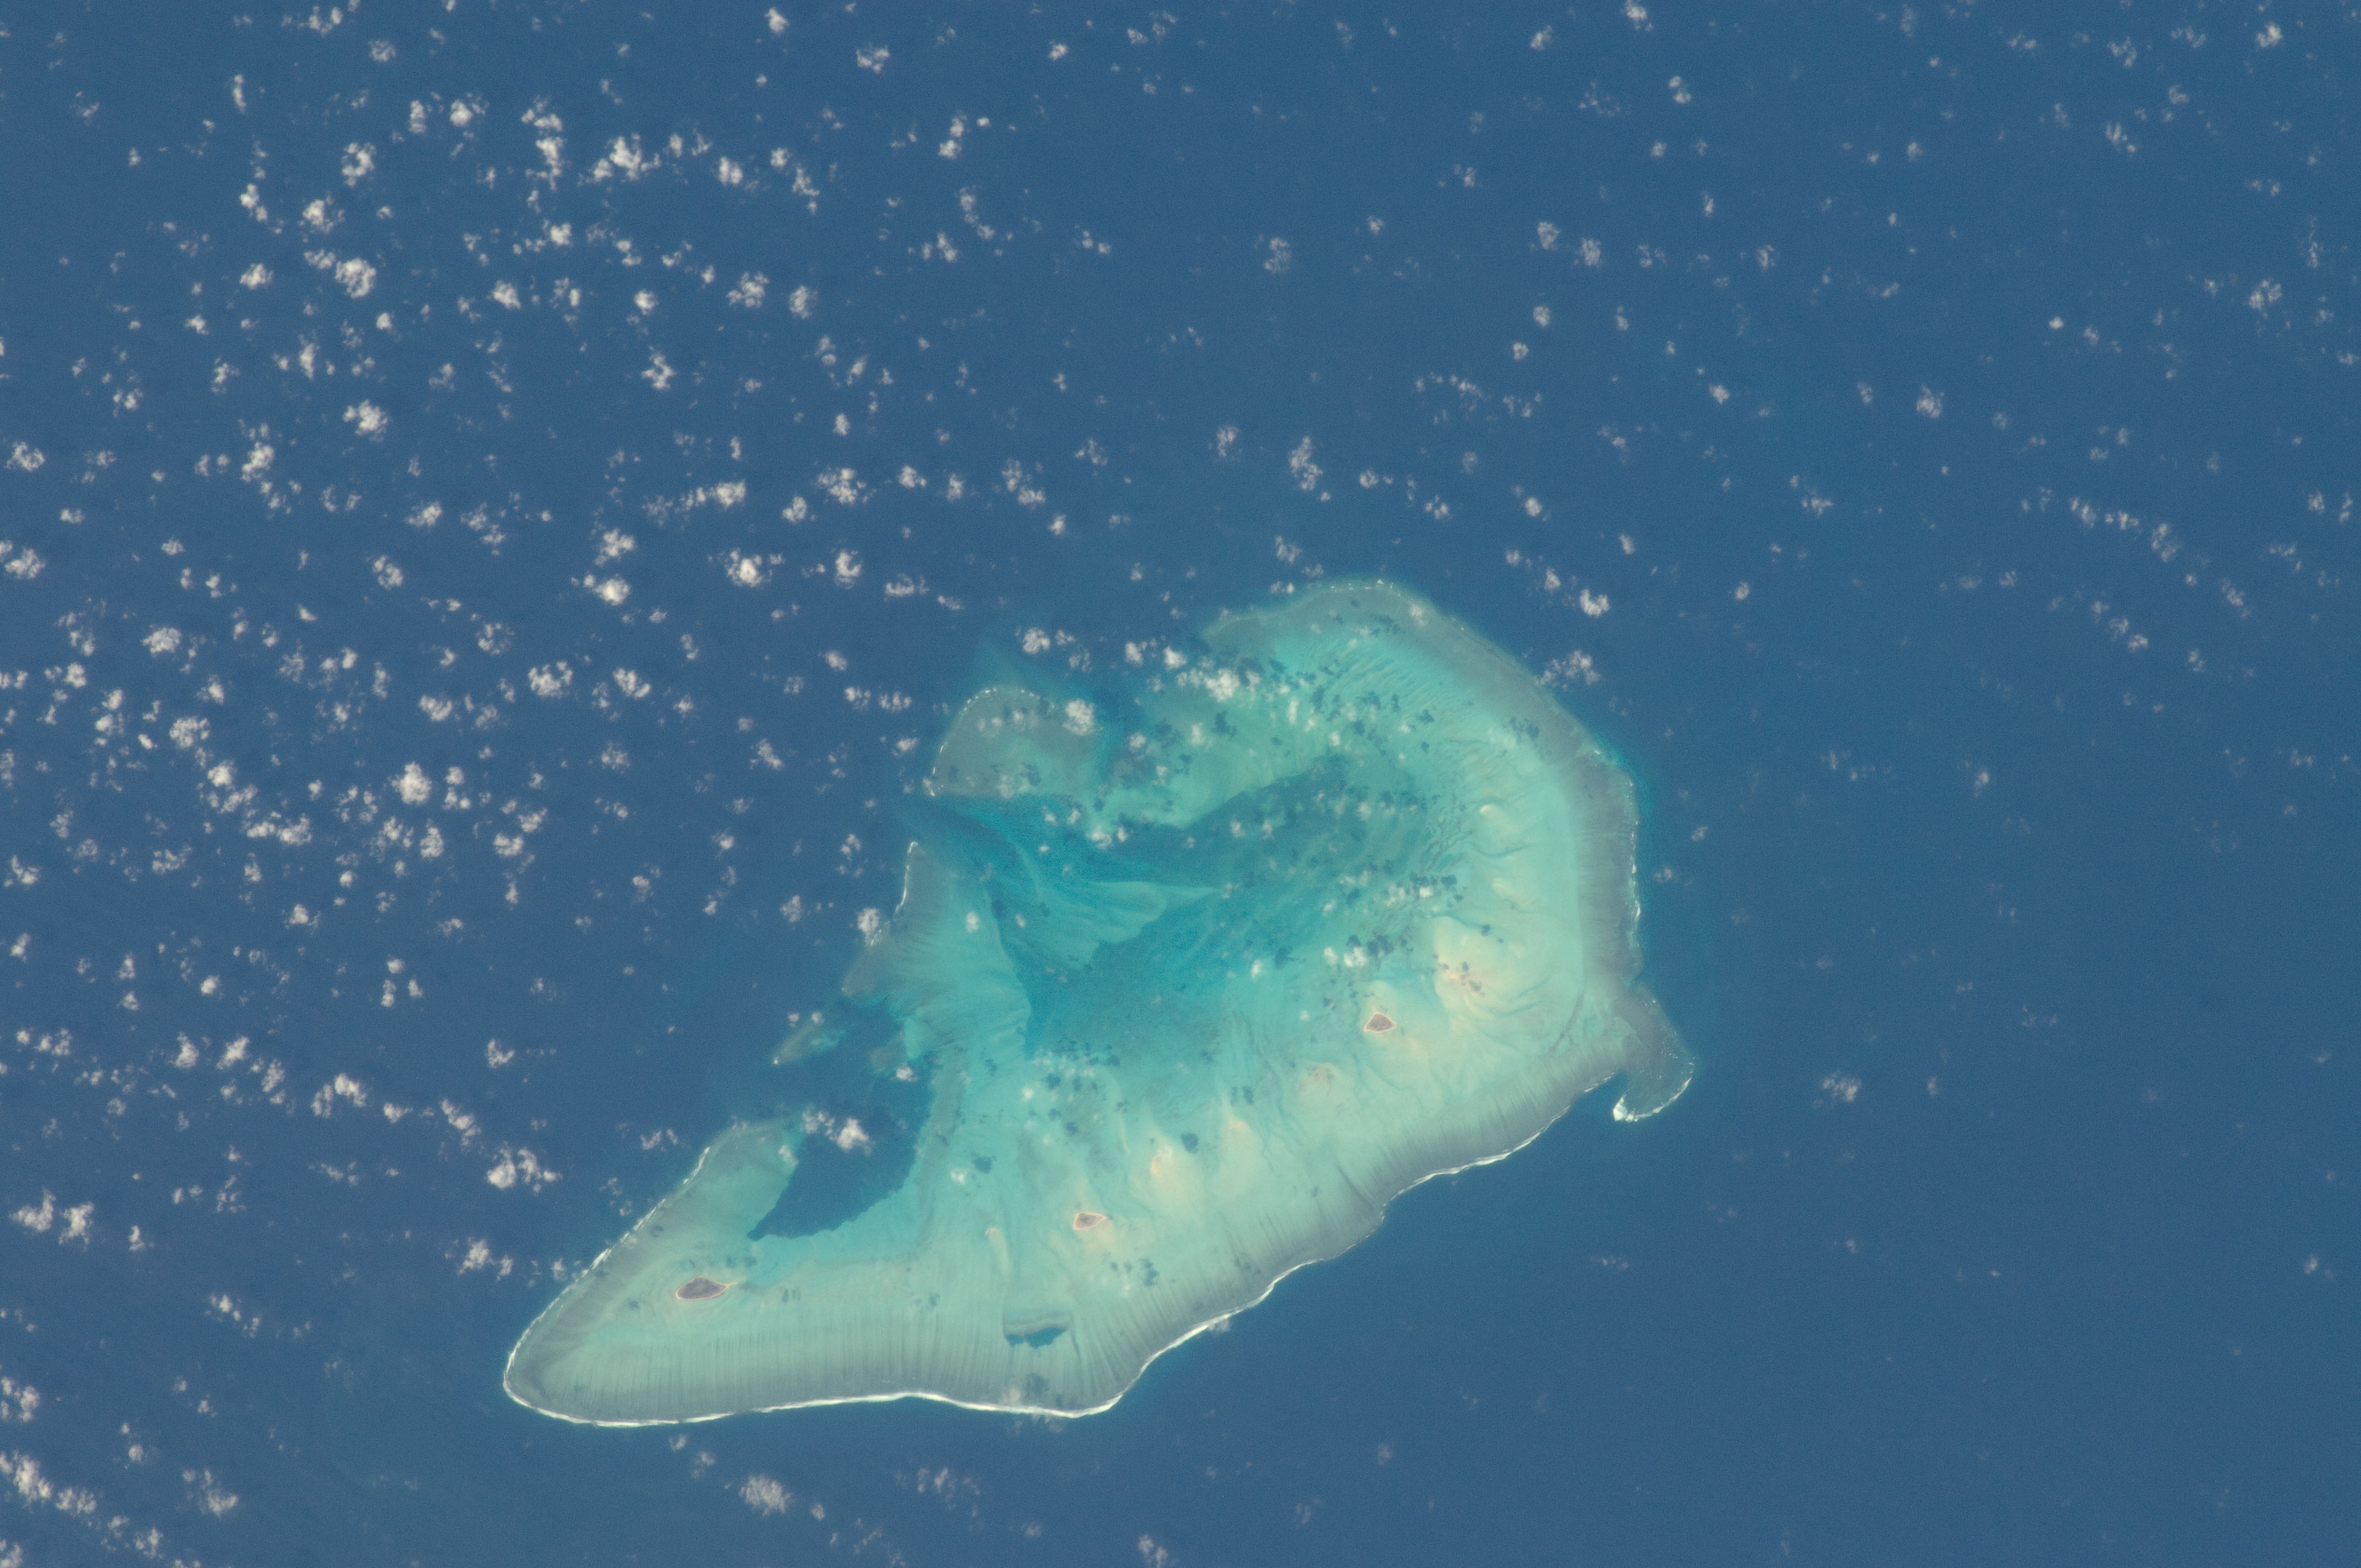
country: AUSTRALIA-WA
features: ASHMORE REEF NATIONAL NATURE PRESERVE, TIMOR SEA
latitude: -12.2
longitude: 123.1
